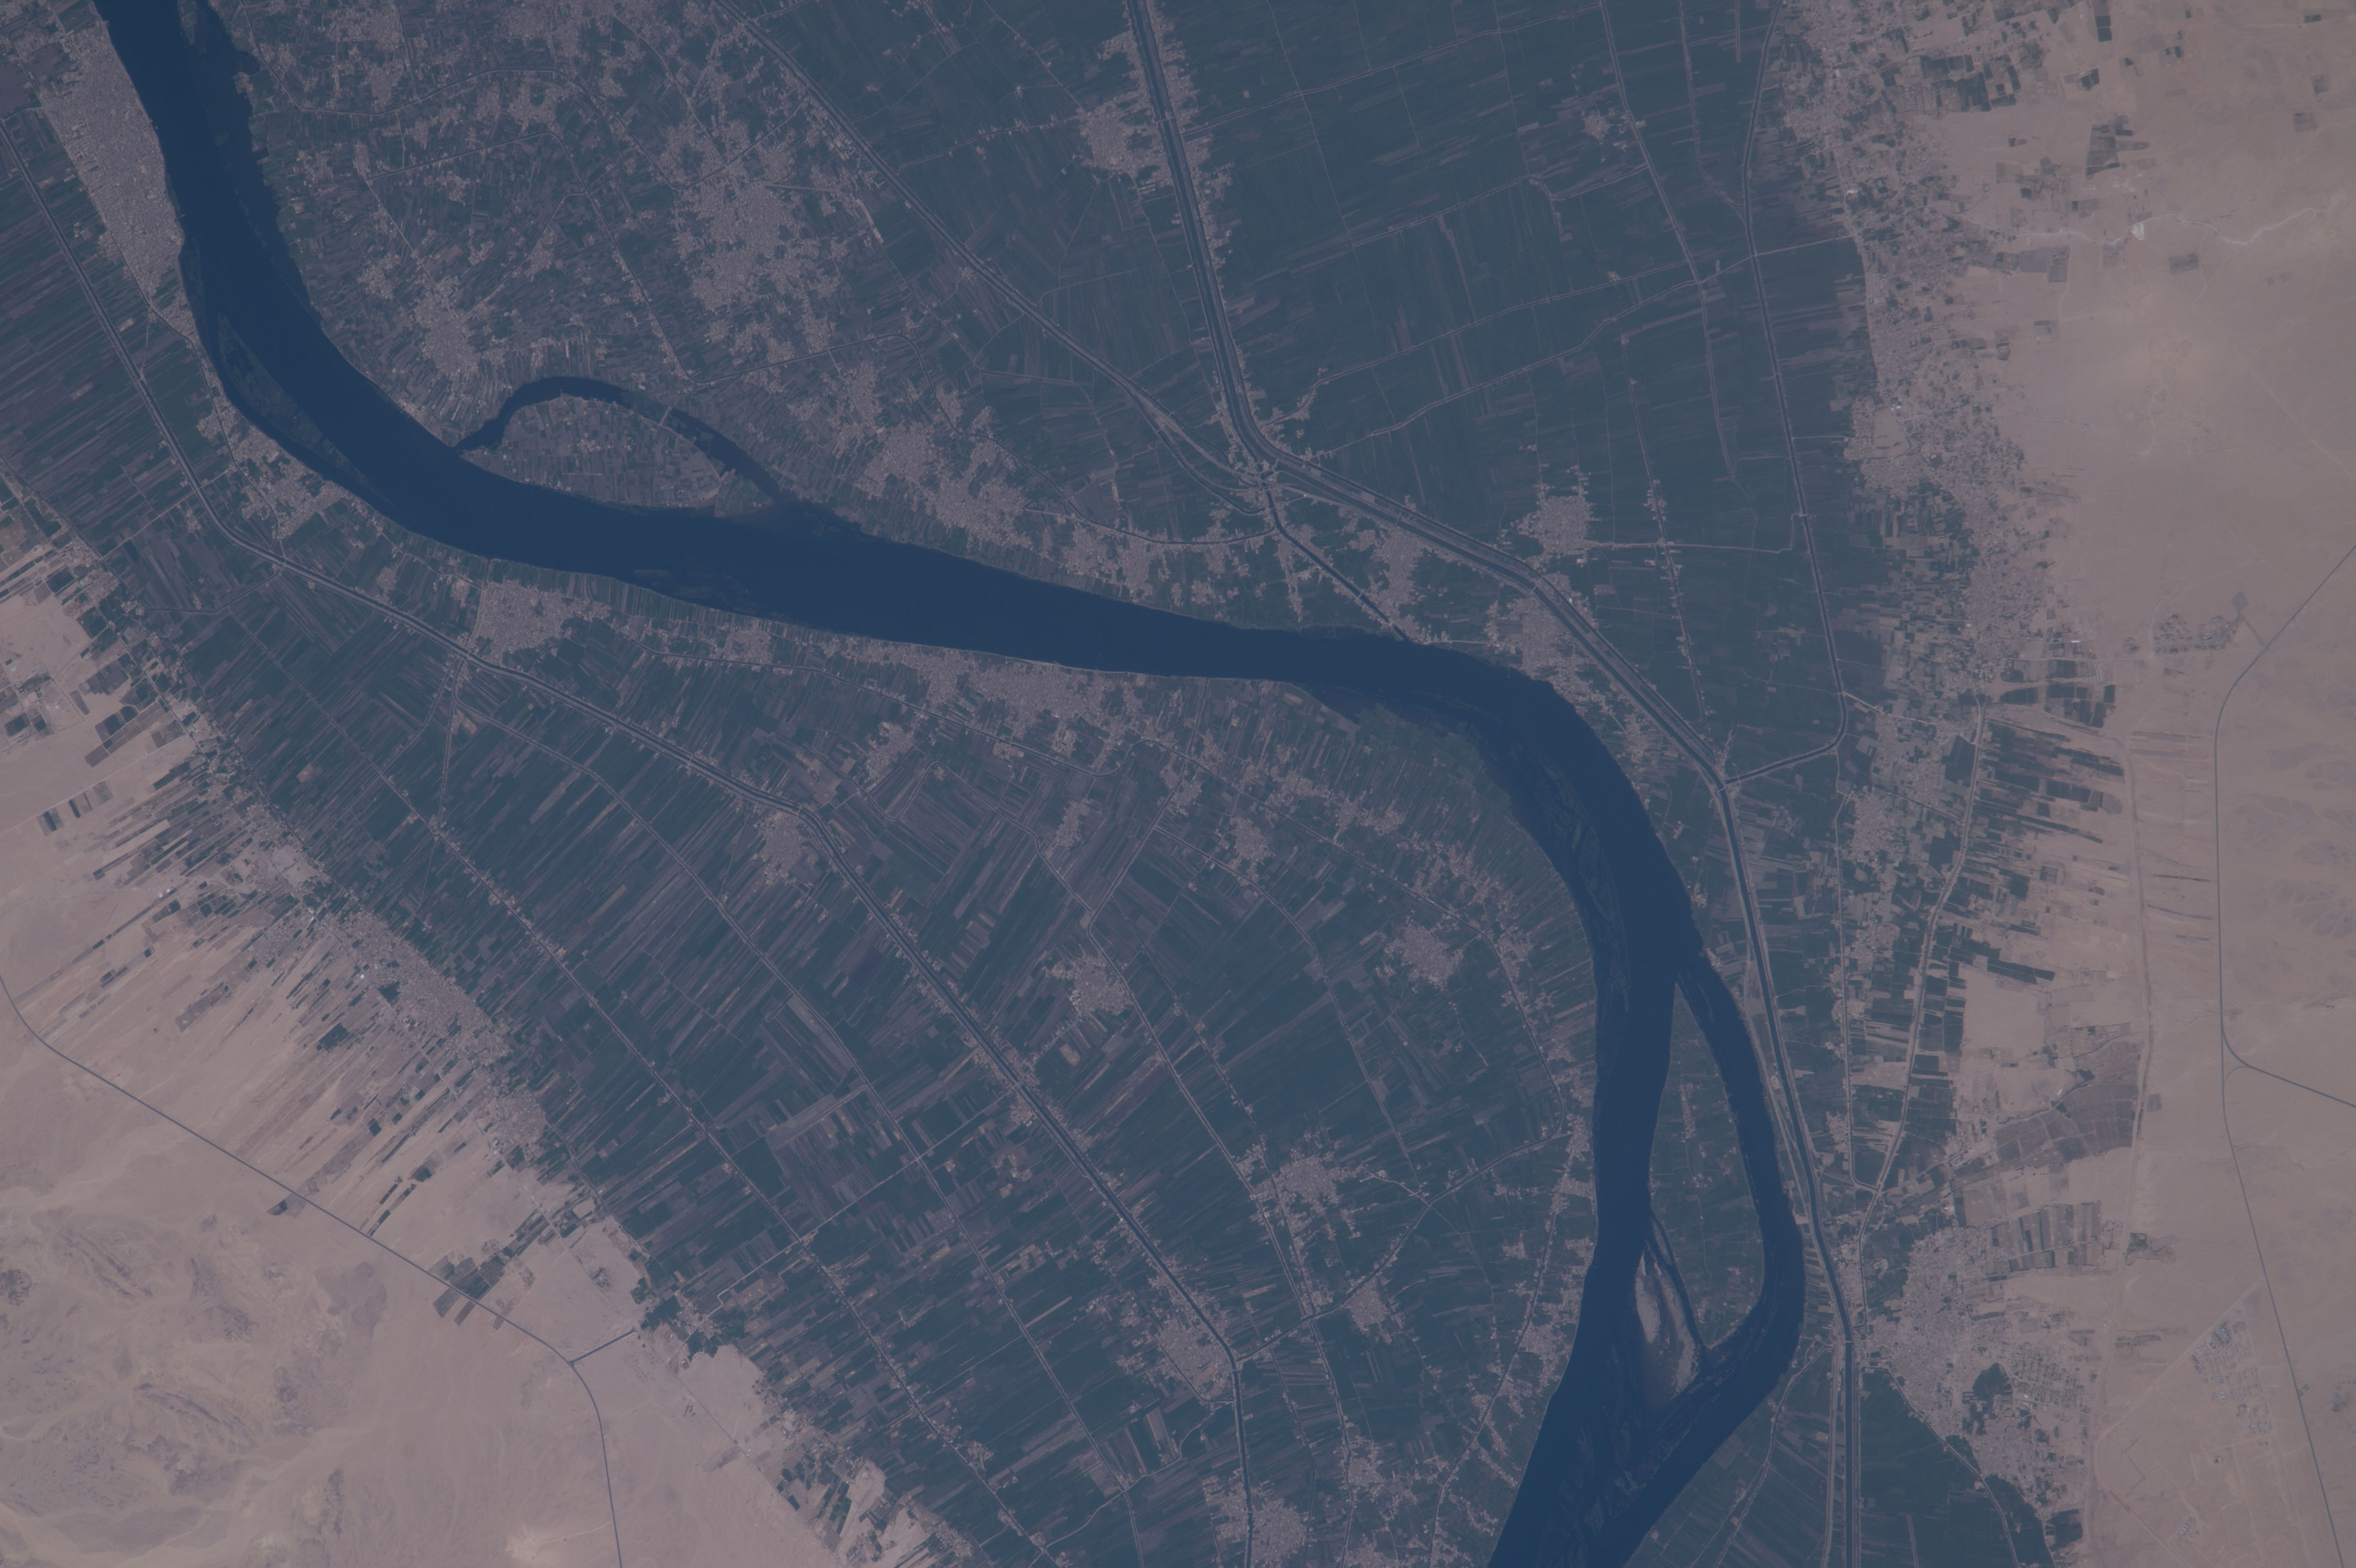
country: EGYPT
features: NILE RIVER, QENA, EASTERN DESERT, NAGAA AL QASAQSAH, AL AYSHAH, NAGAA AL QARYAH, JAZIRAT MITAYRAH, JARAJUS
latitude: 25.8
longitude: 32.8
